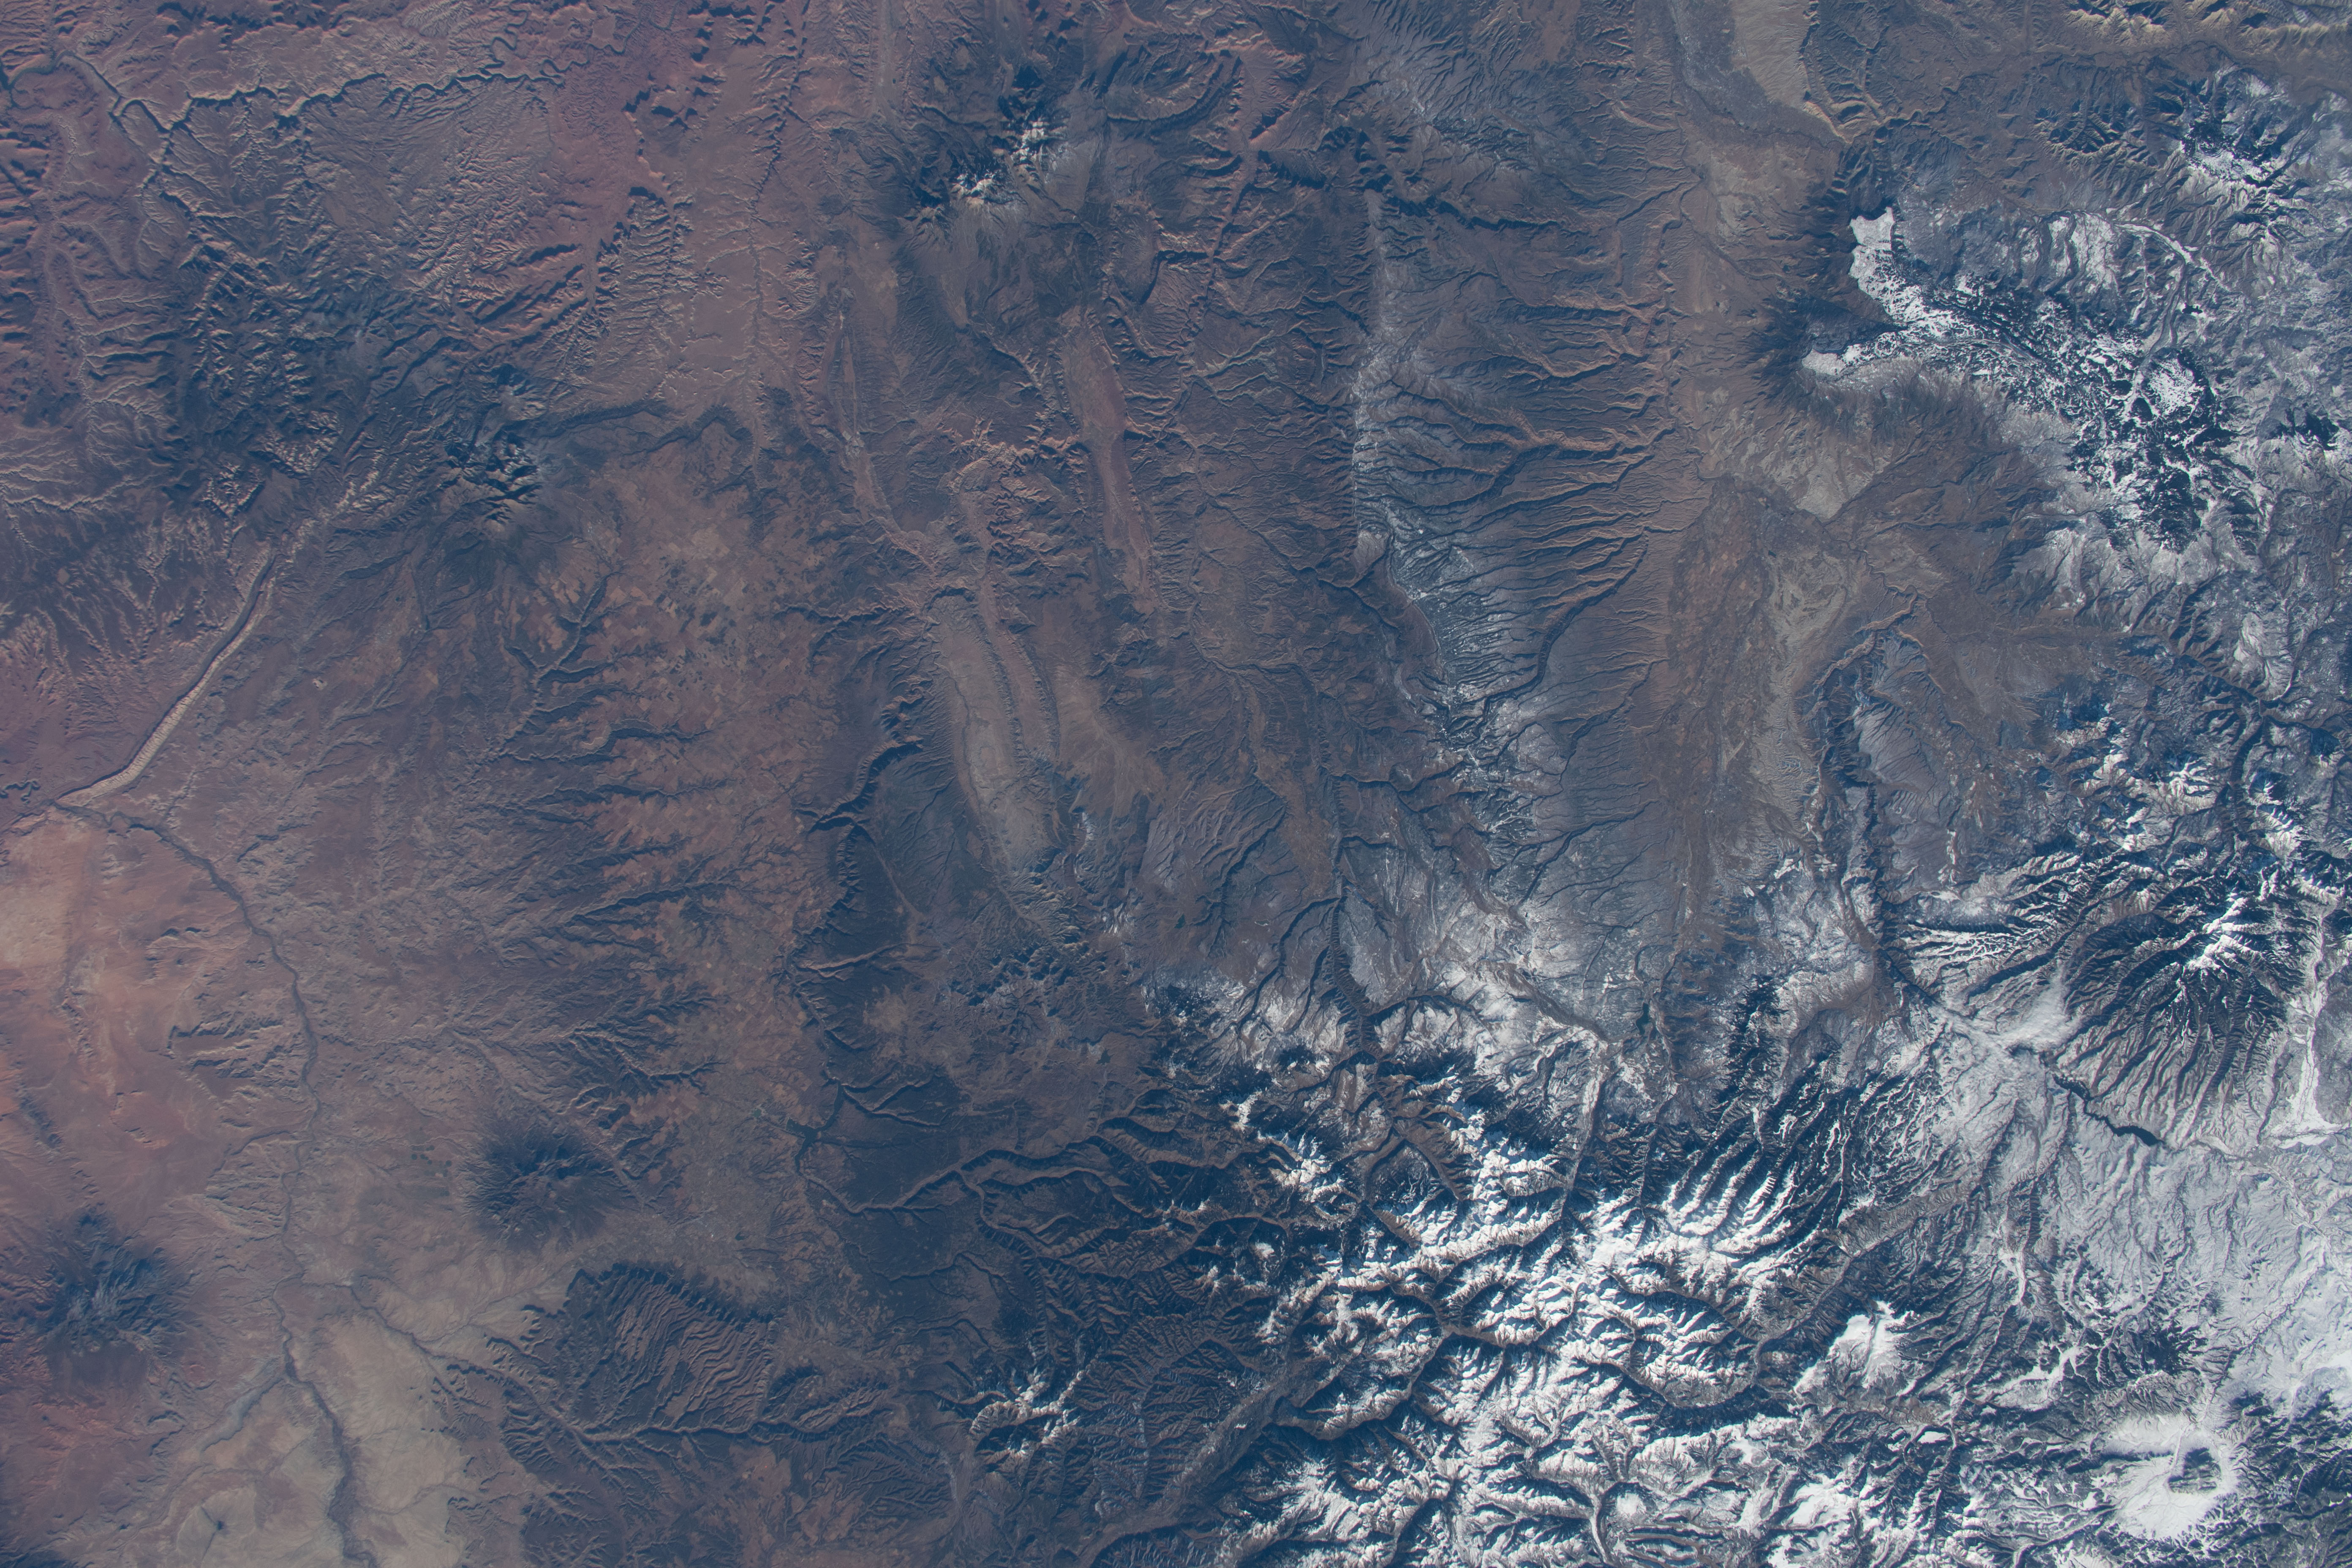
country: USA-COLORADO
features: UNCOMPAHGRE NATIONAL FOREST, DOMINGUES-ESCALANTE NATIONAL CONSERVATION AREA
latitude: 38.0
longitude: -108.5
